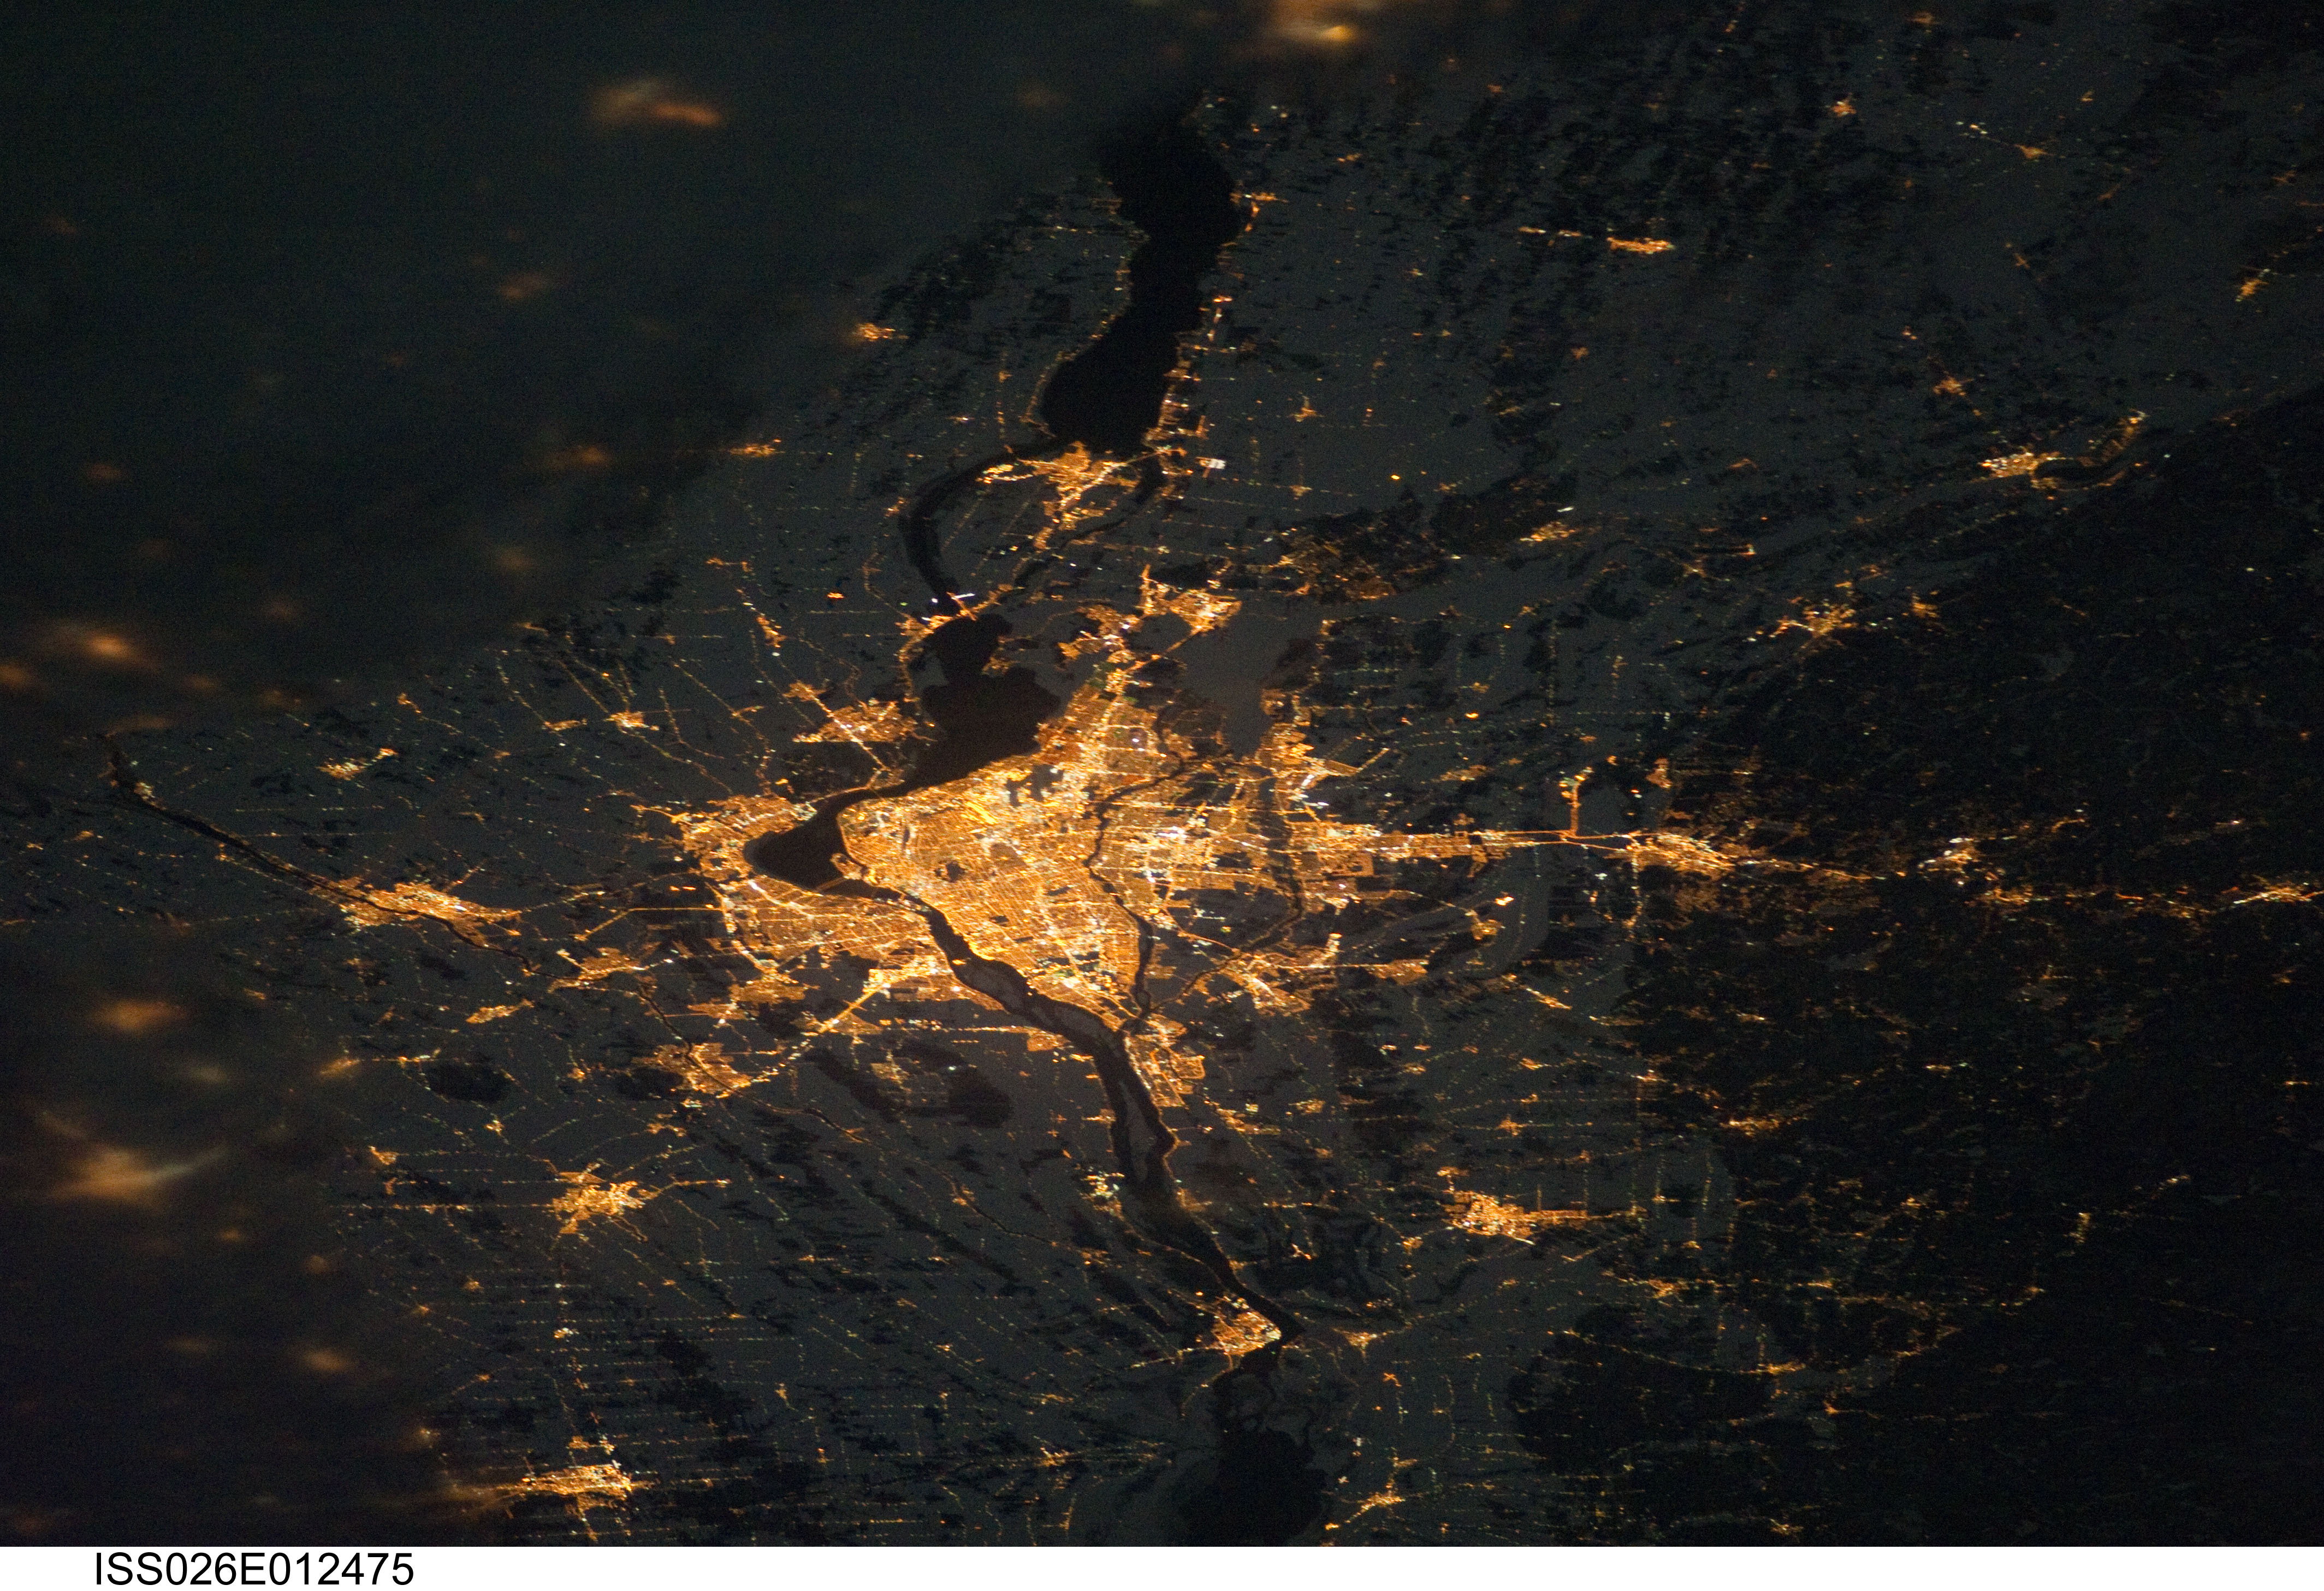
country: CANADA-Q
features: MONTREAL AT NIGHT
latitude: 45.5
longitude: -73.8
